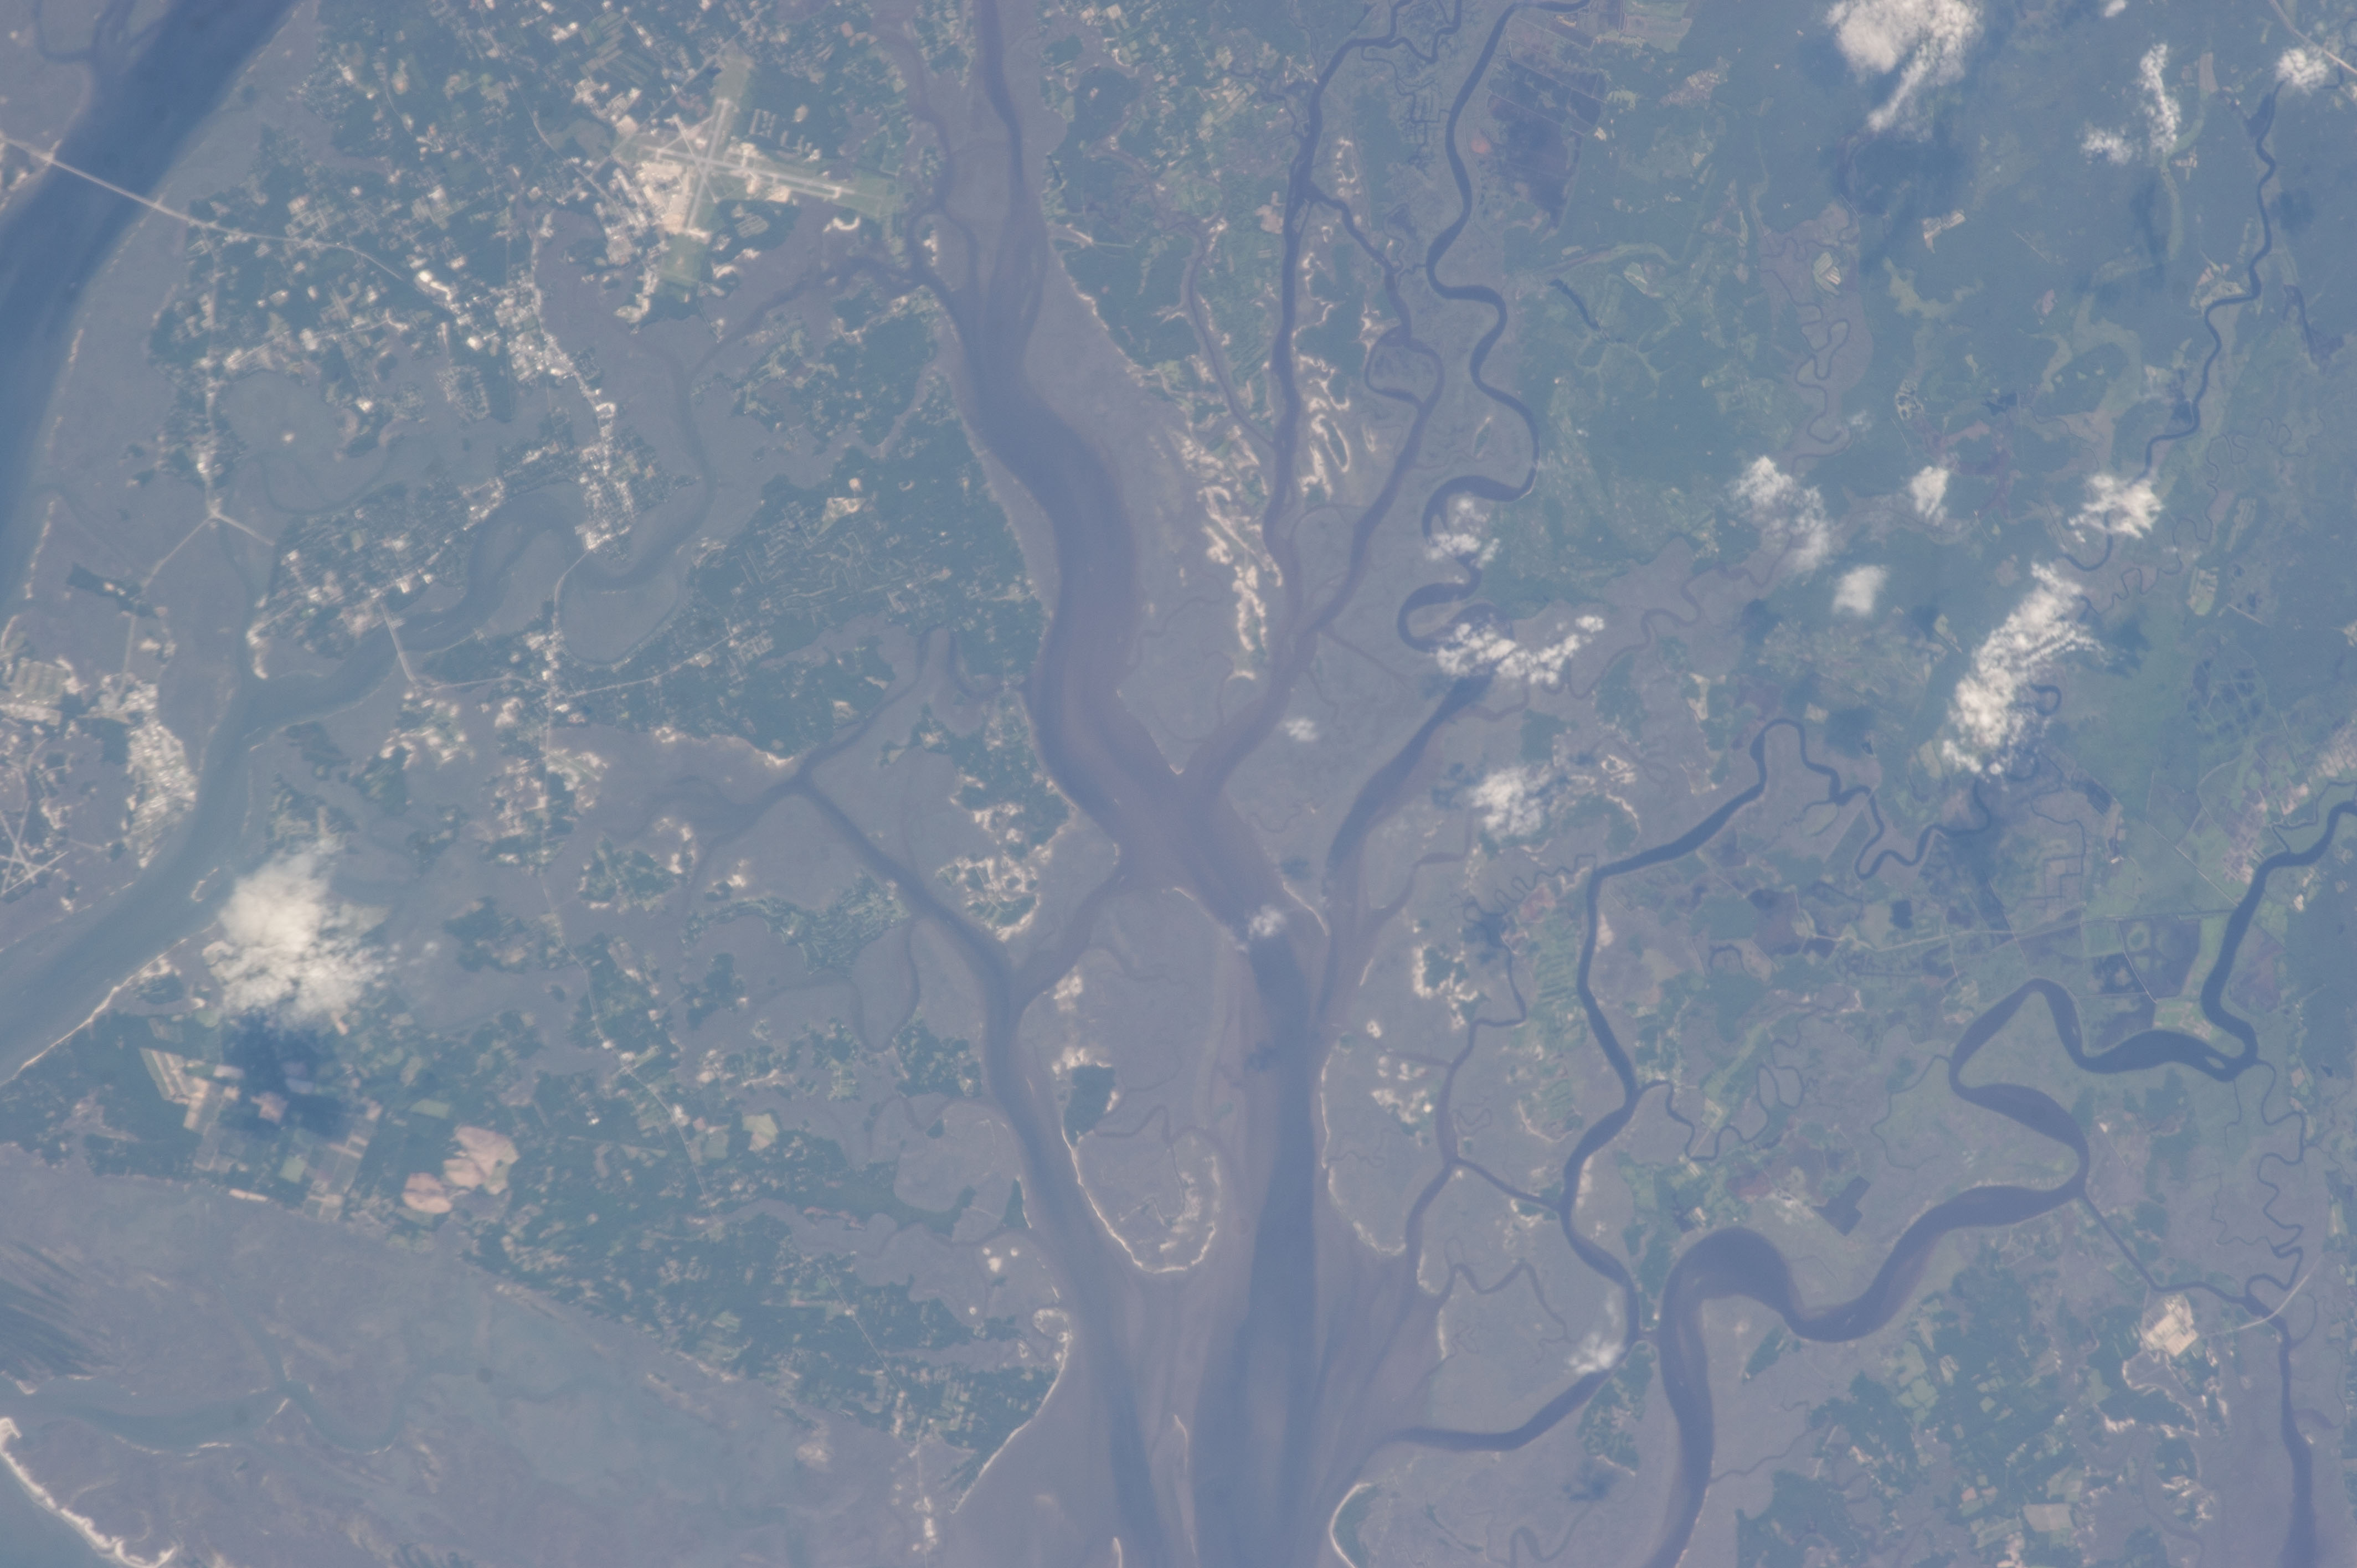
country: USA-SOUTH CAROLINA
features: COOSAW R. EST., ST HELENA SOUND, SED., AIR STATION, BEAUFORT, WETLANDS, I.
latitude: 32.5
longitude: -80.6
